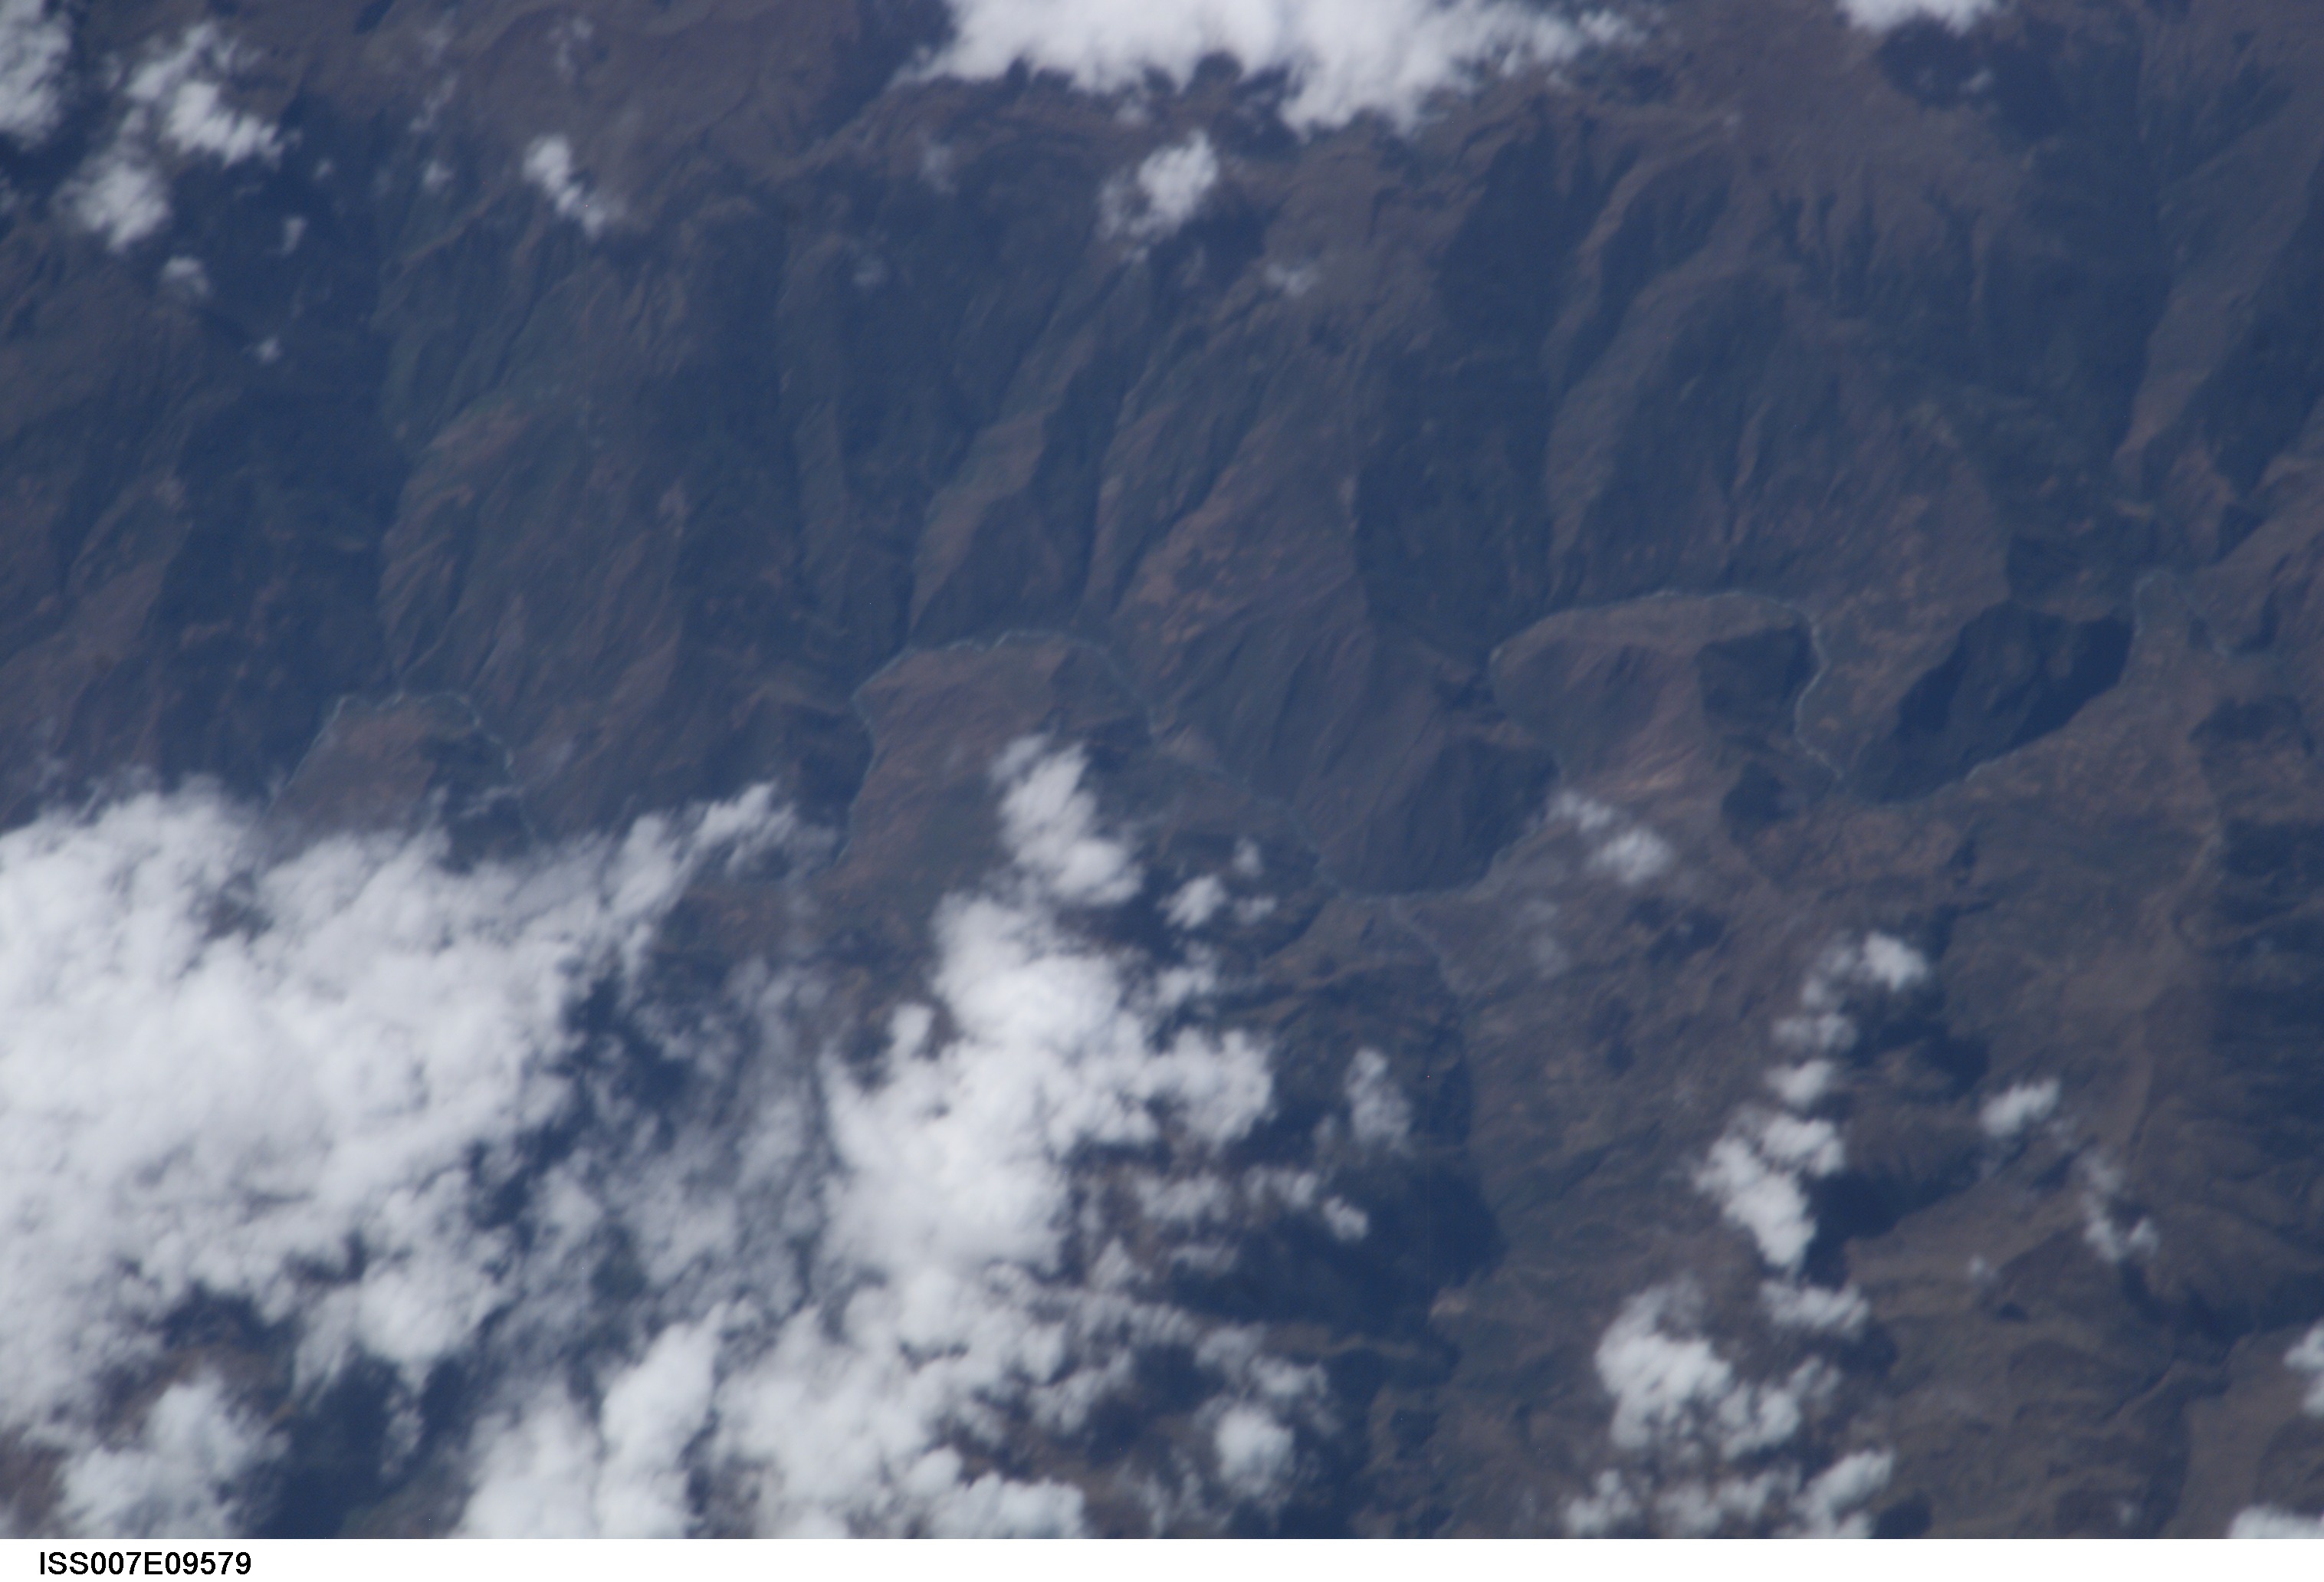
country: PERU
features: YAVERO RIVER
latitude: -13.0
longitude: -72.0
